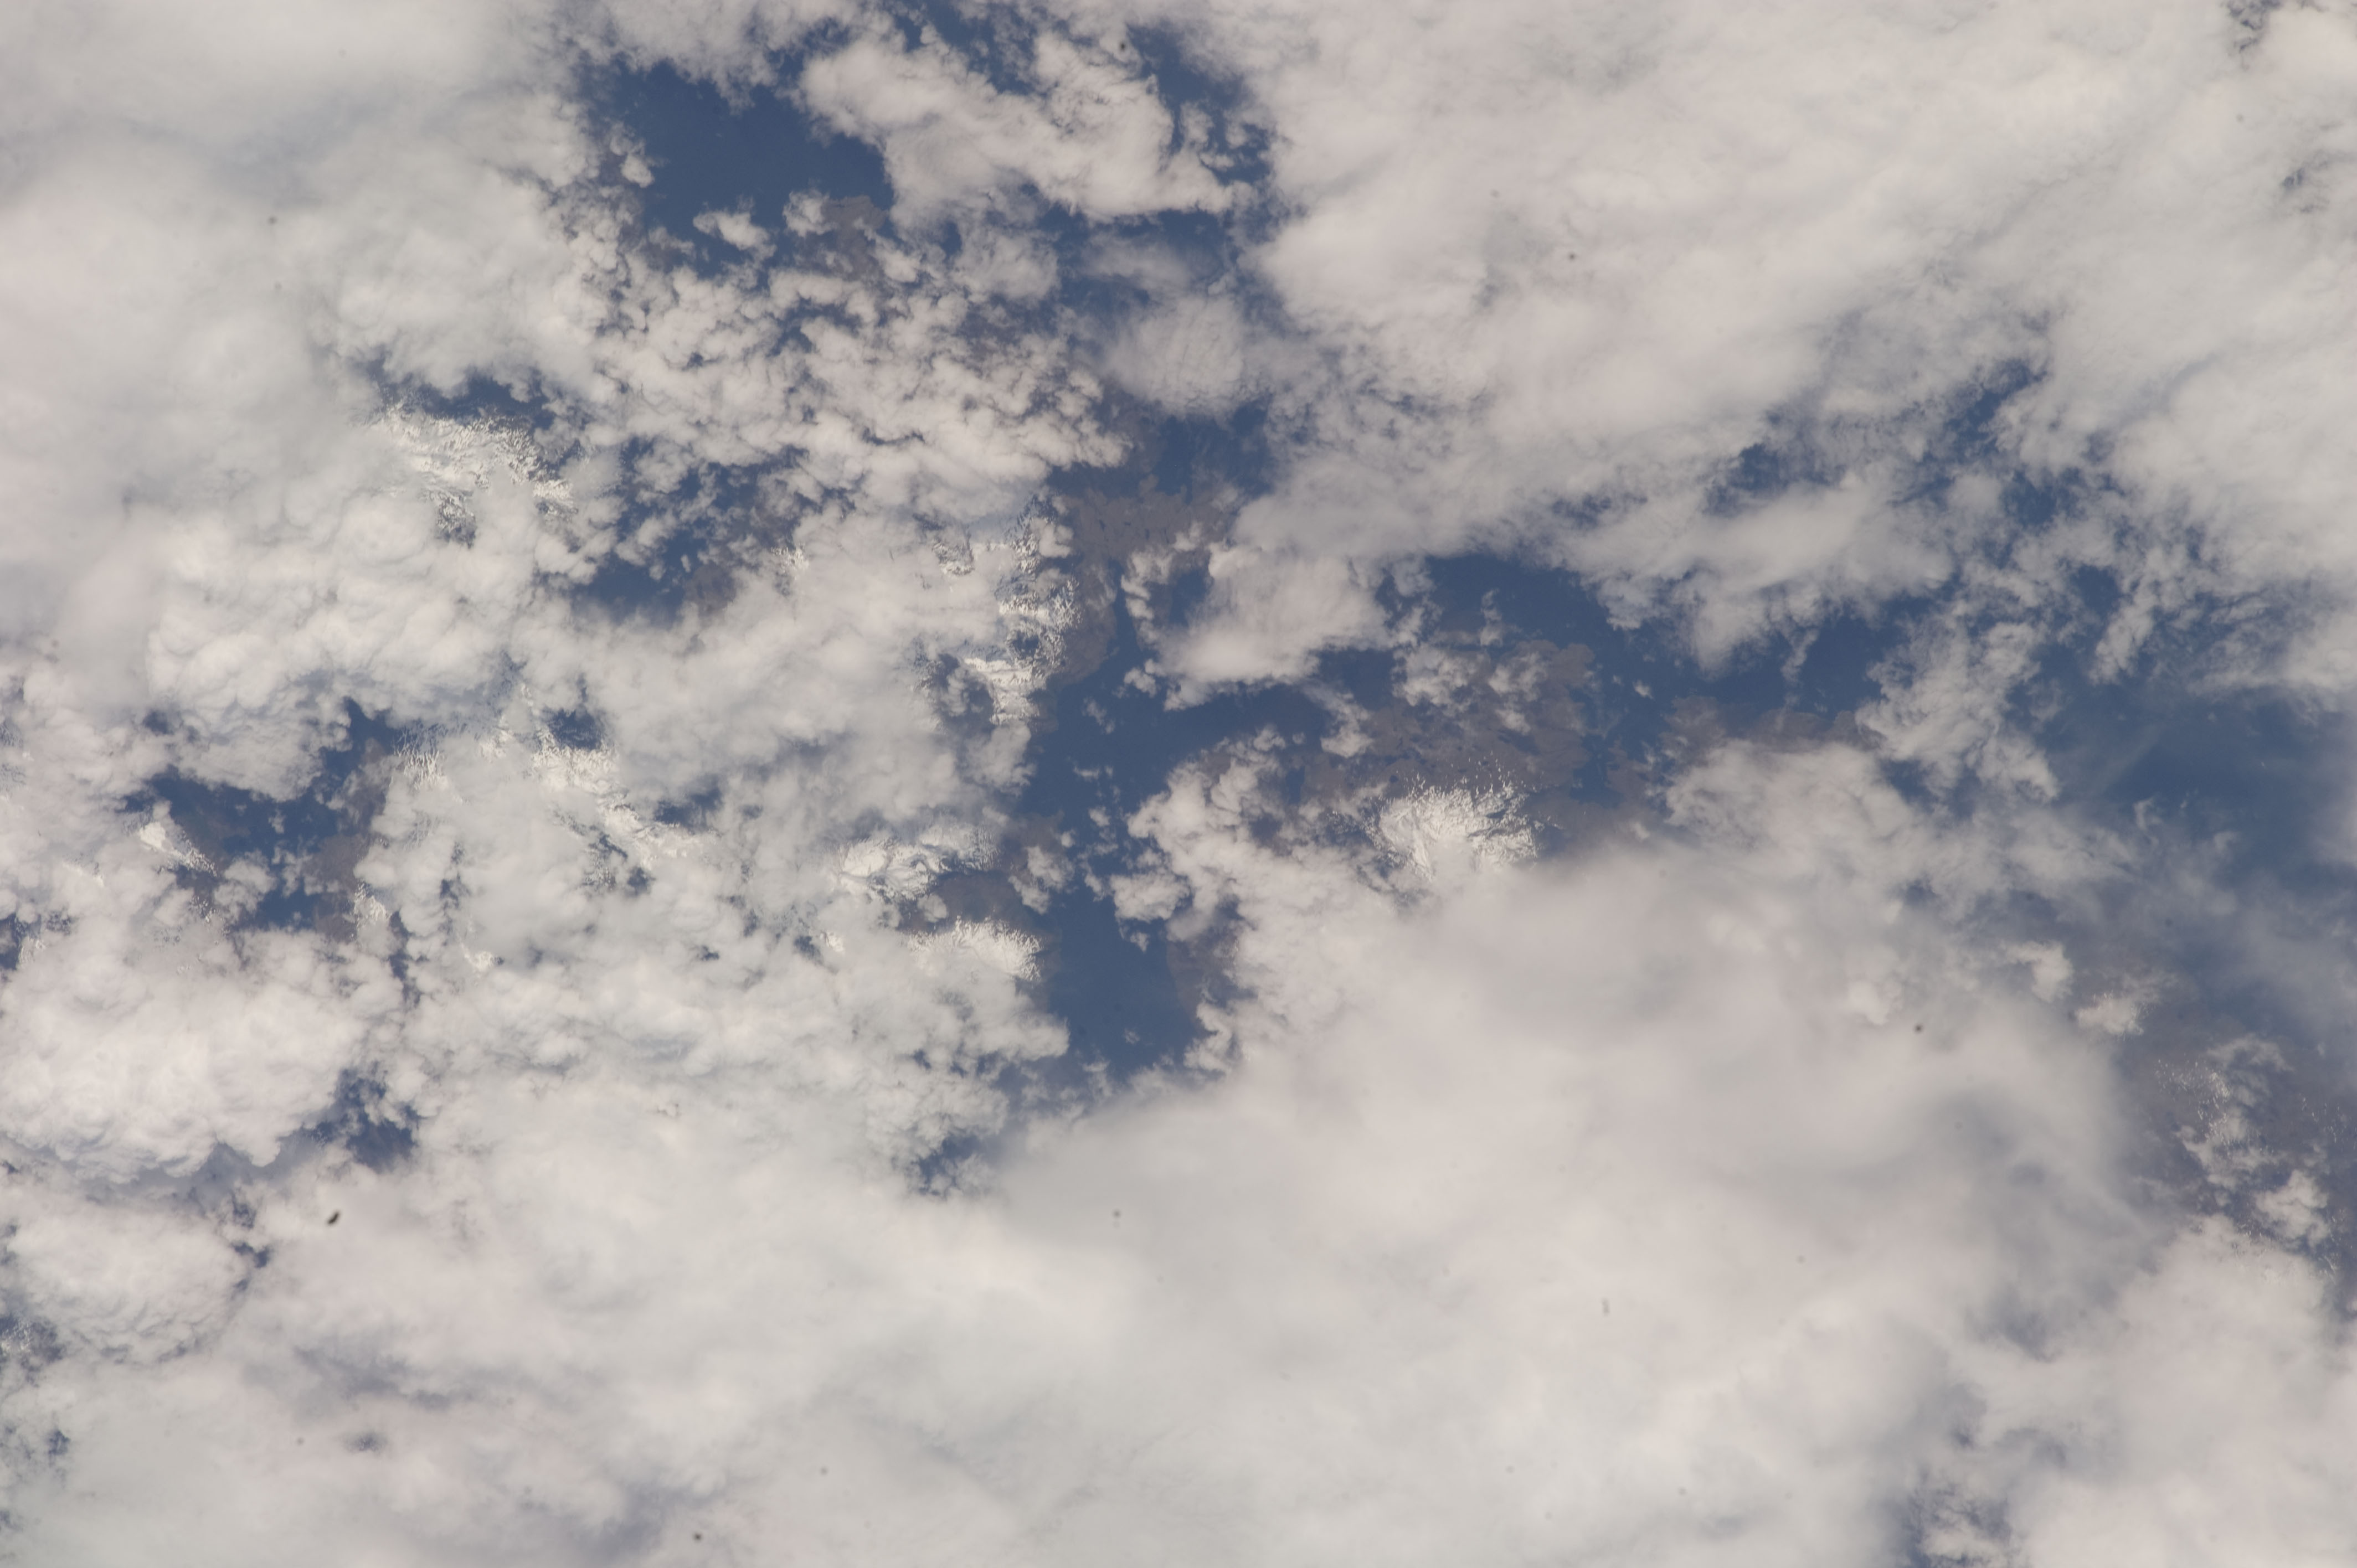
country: CHILE
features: STRAIT OF MAGELLAN, SNOW
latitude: -53.9
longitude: -71.8
